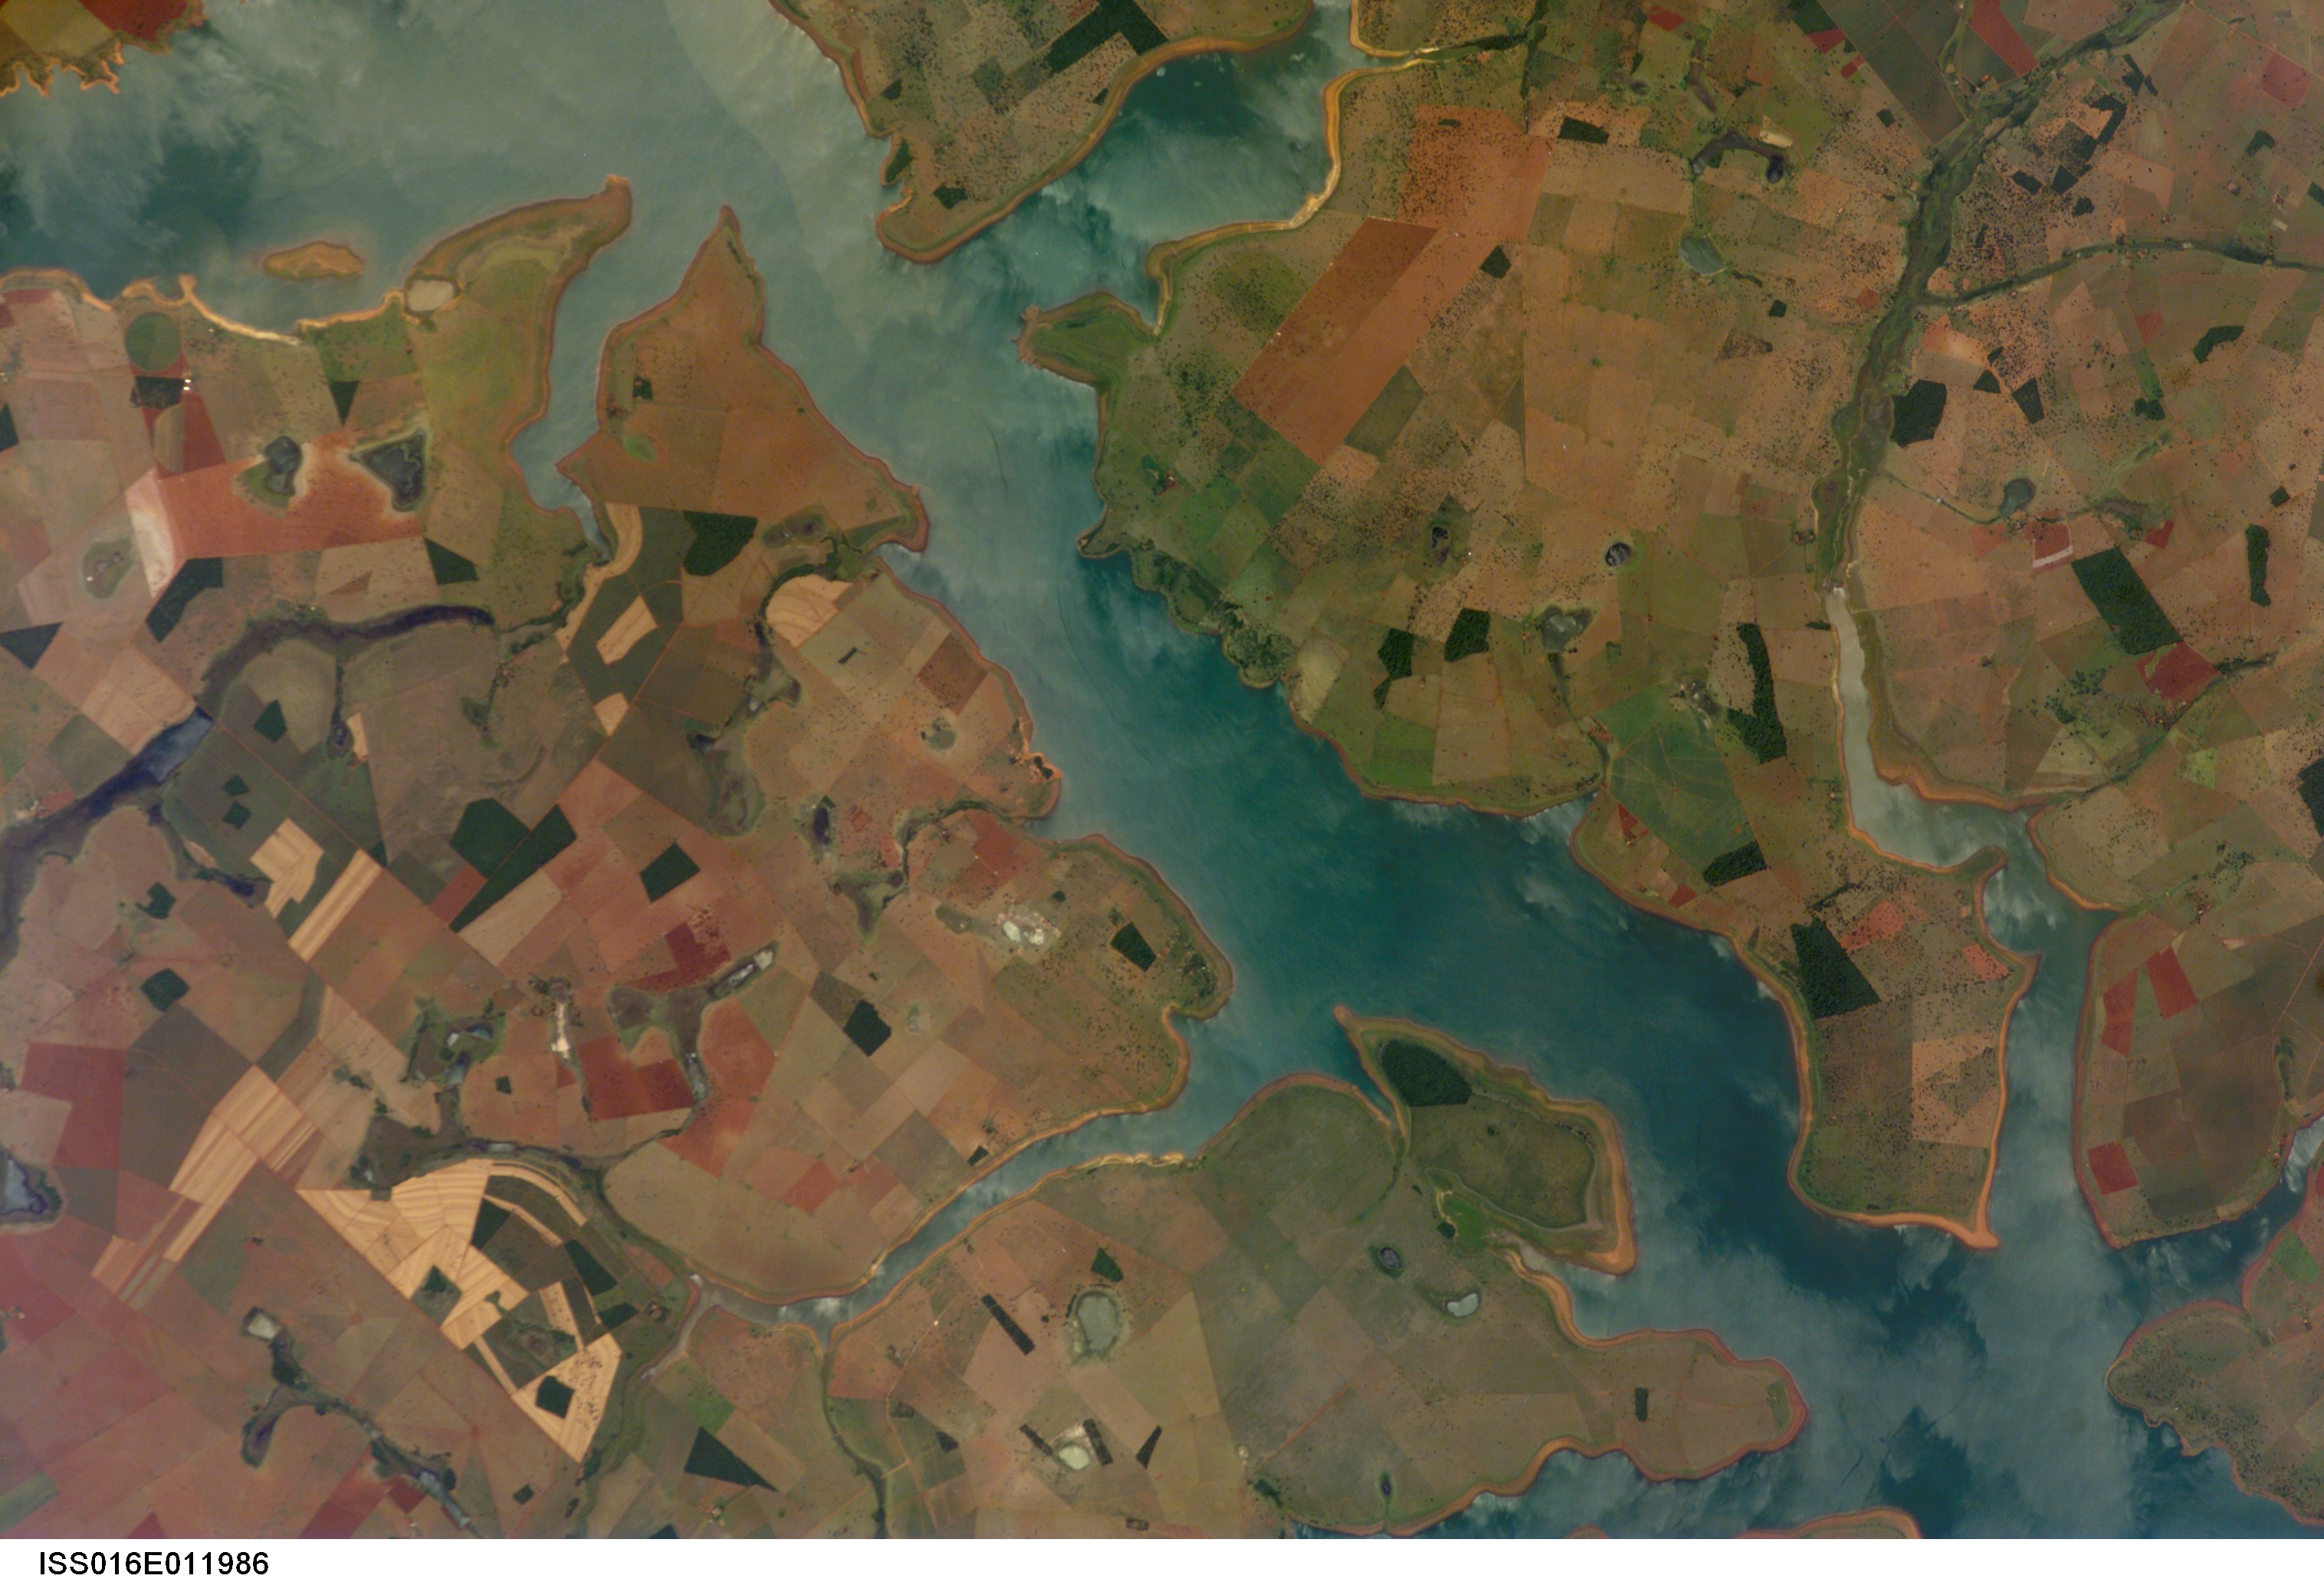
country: BRAZIL
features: PARANAIBA R., AGR., SUNGLINT
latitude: -18.6
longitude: -50.1
